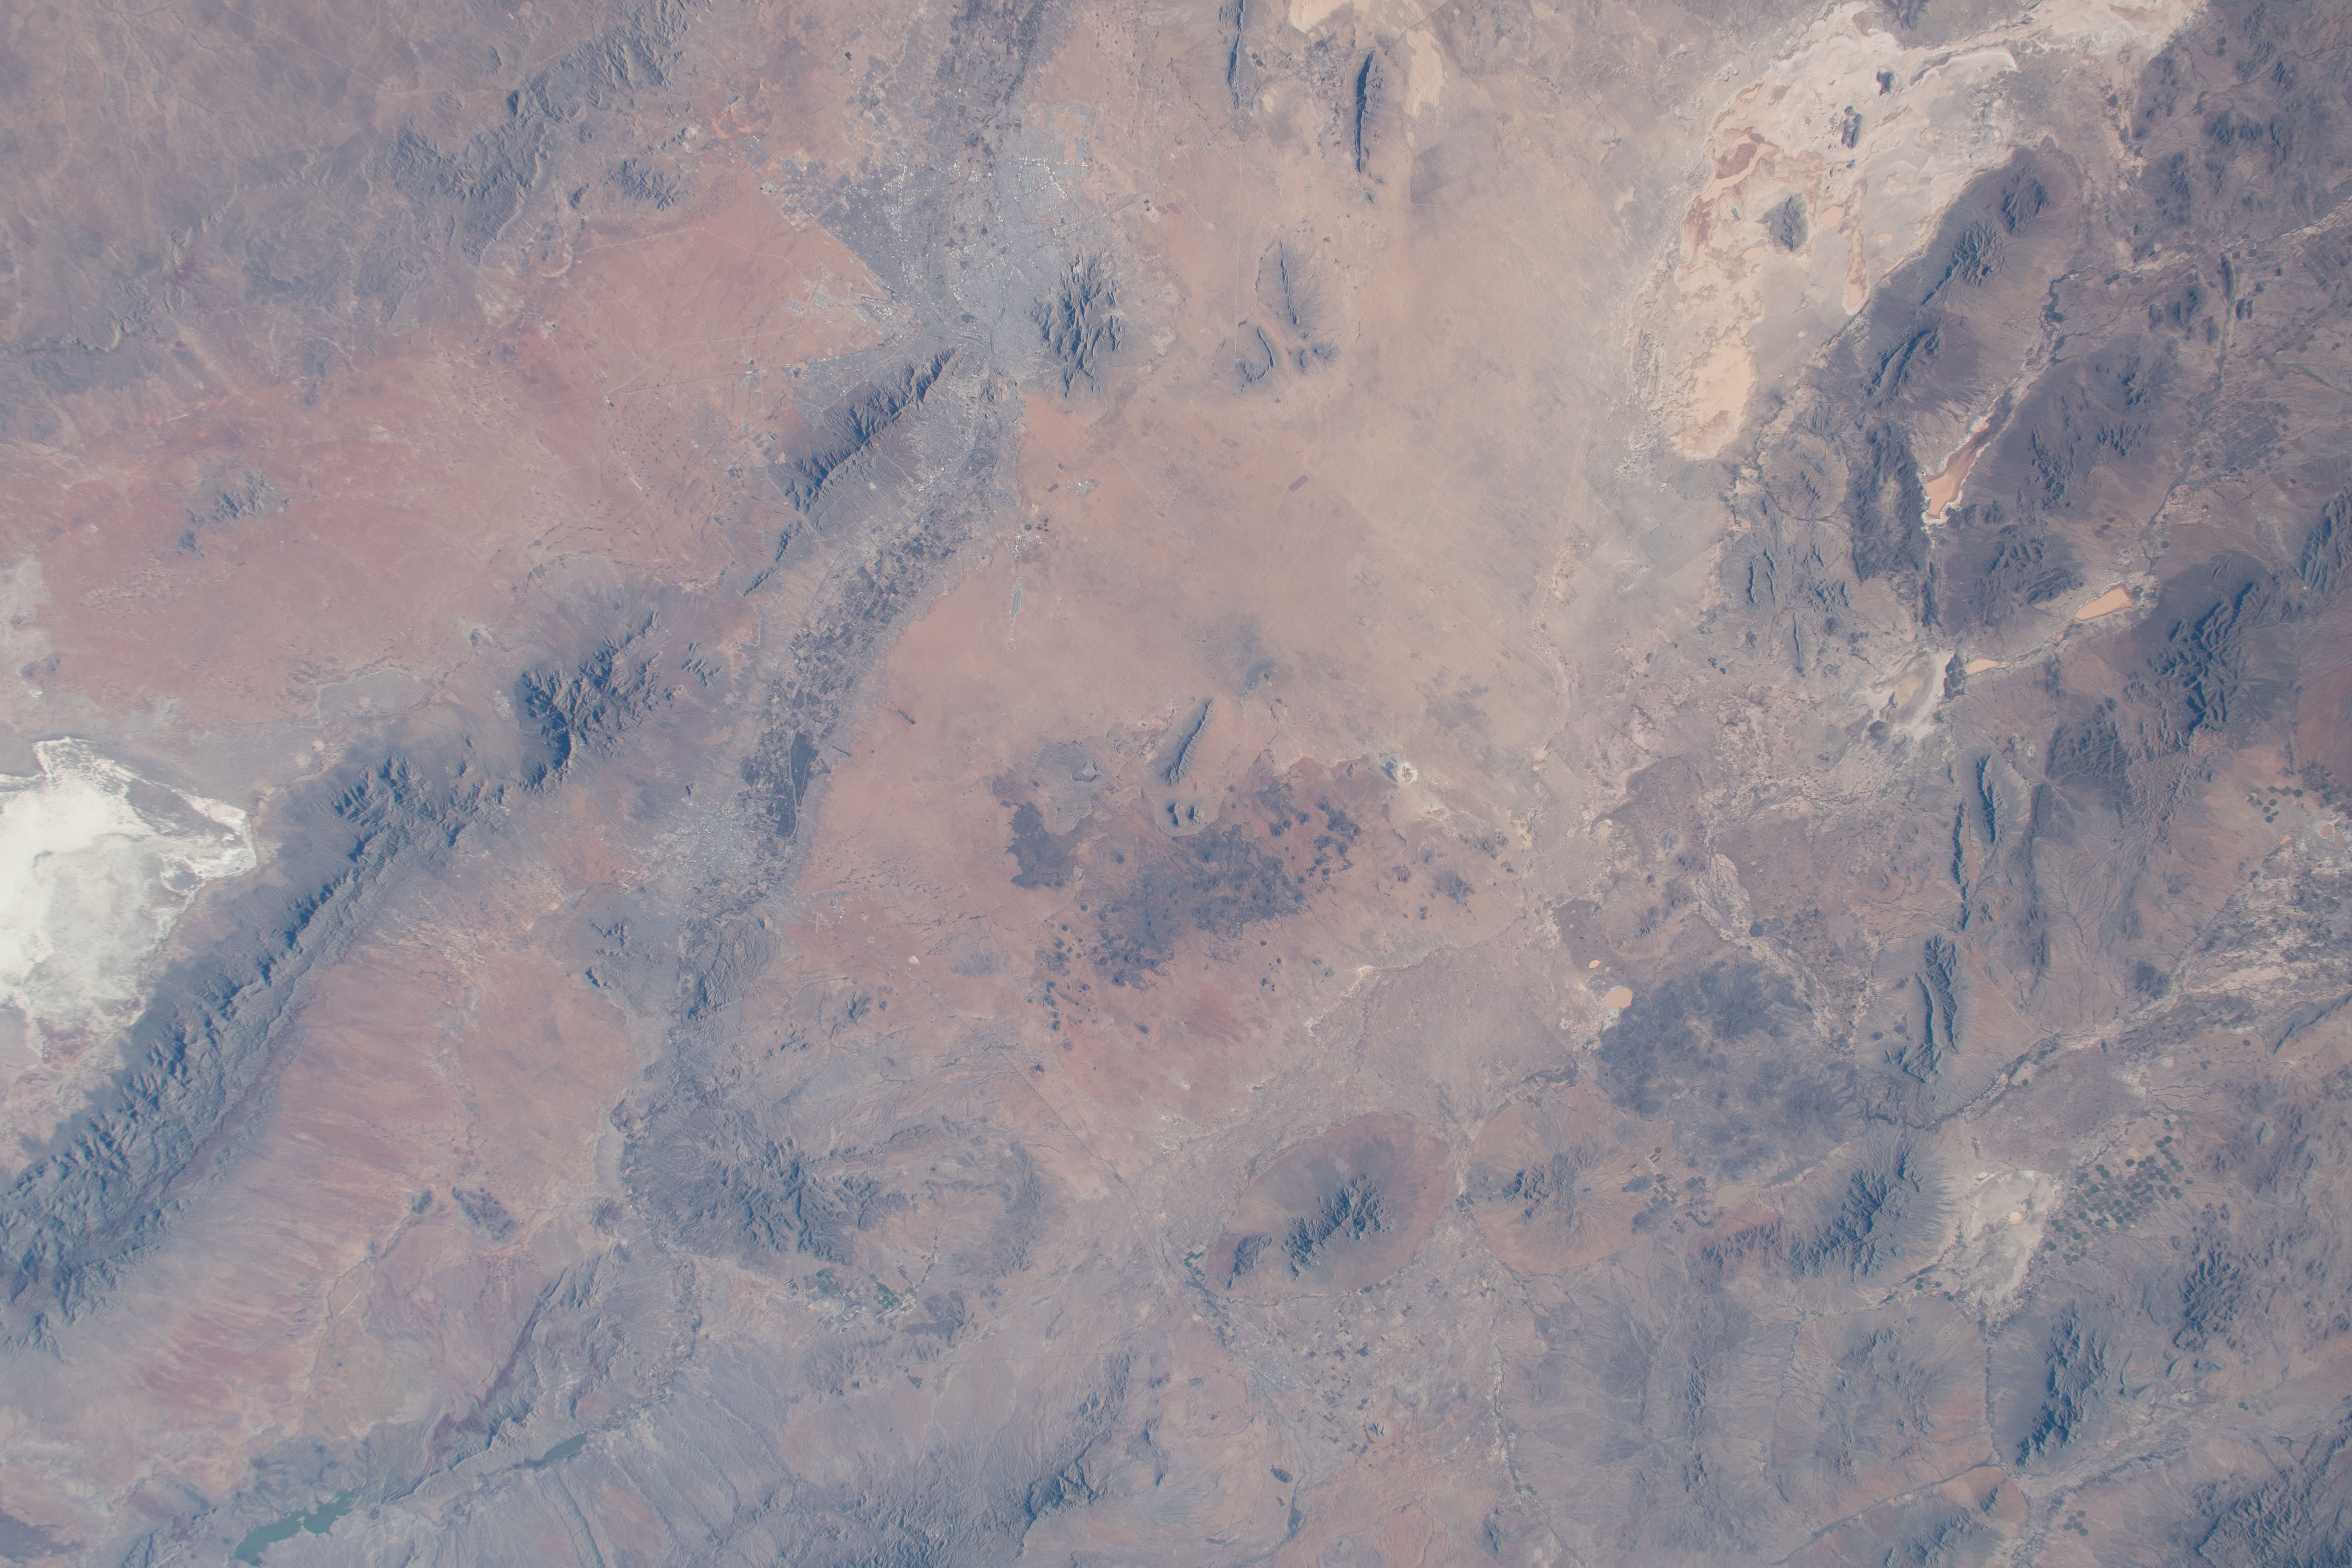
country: USA-NEW MEXICO
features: FORT BLISS, EL PASO, TEXAS, WHITE SANDS NATIONAL PARK, RIO GRANDE
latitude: 32.0
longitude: -107.0
